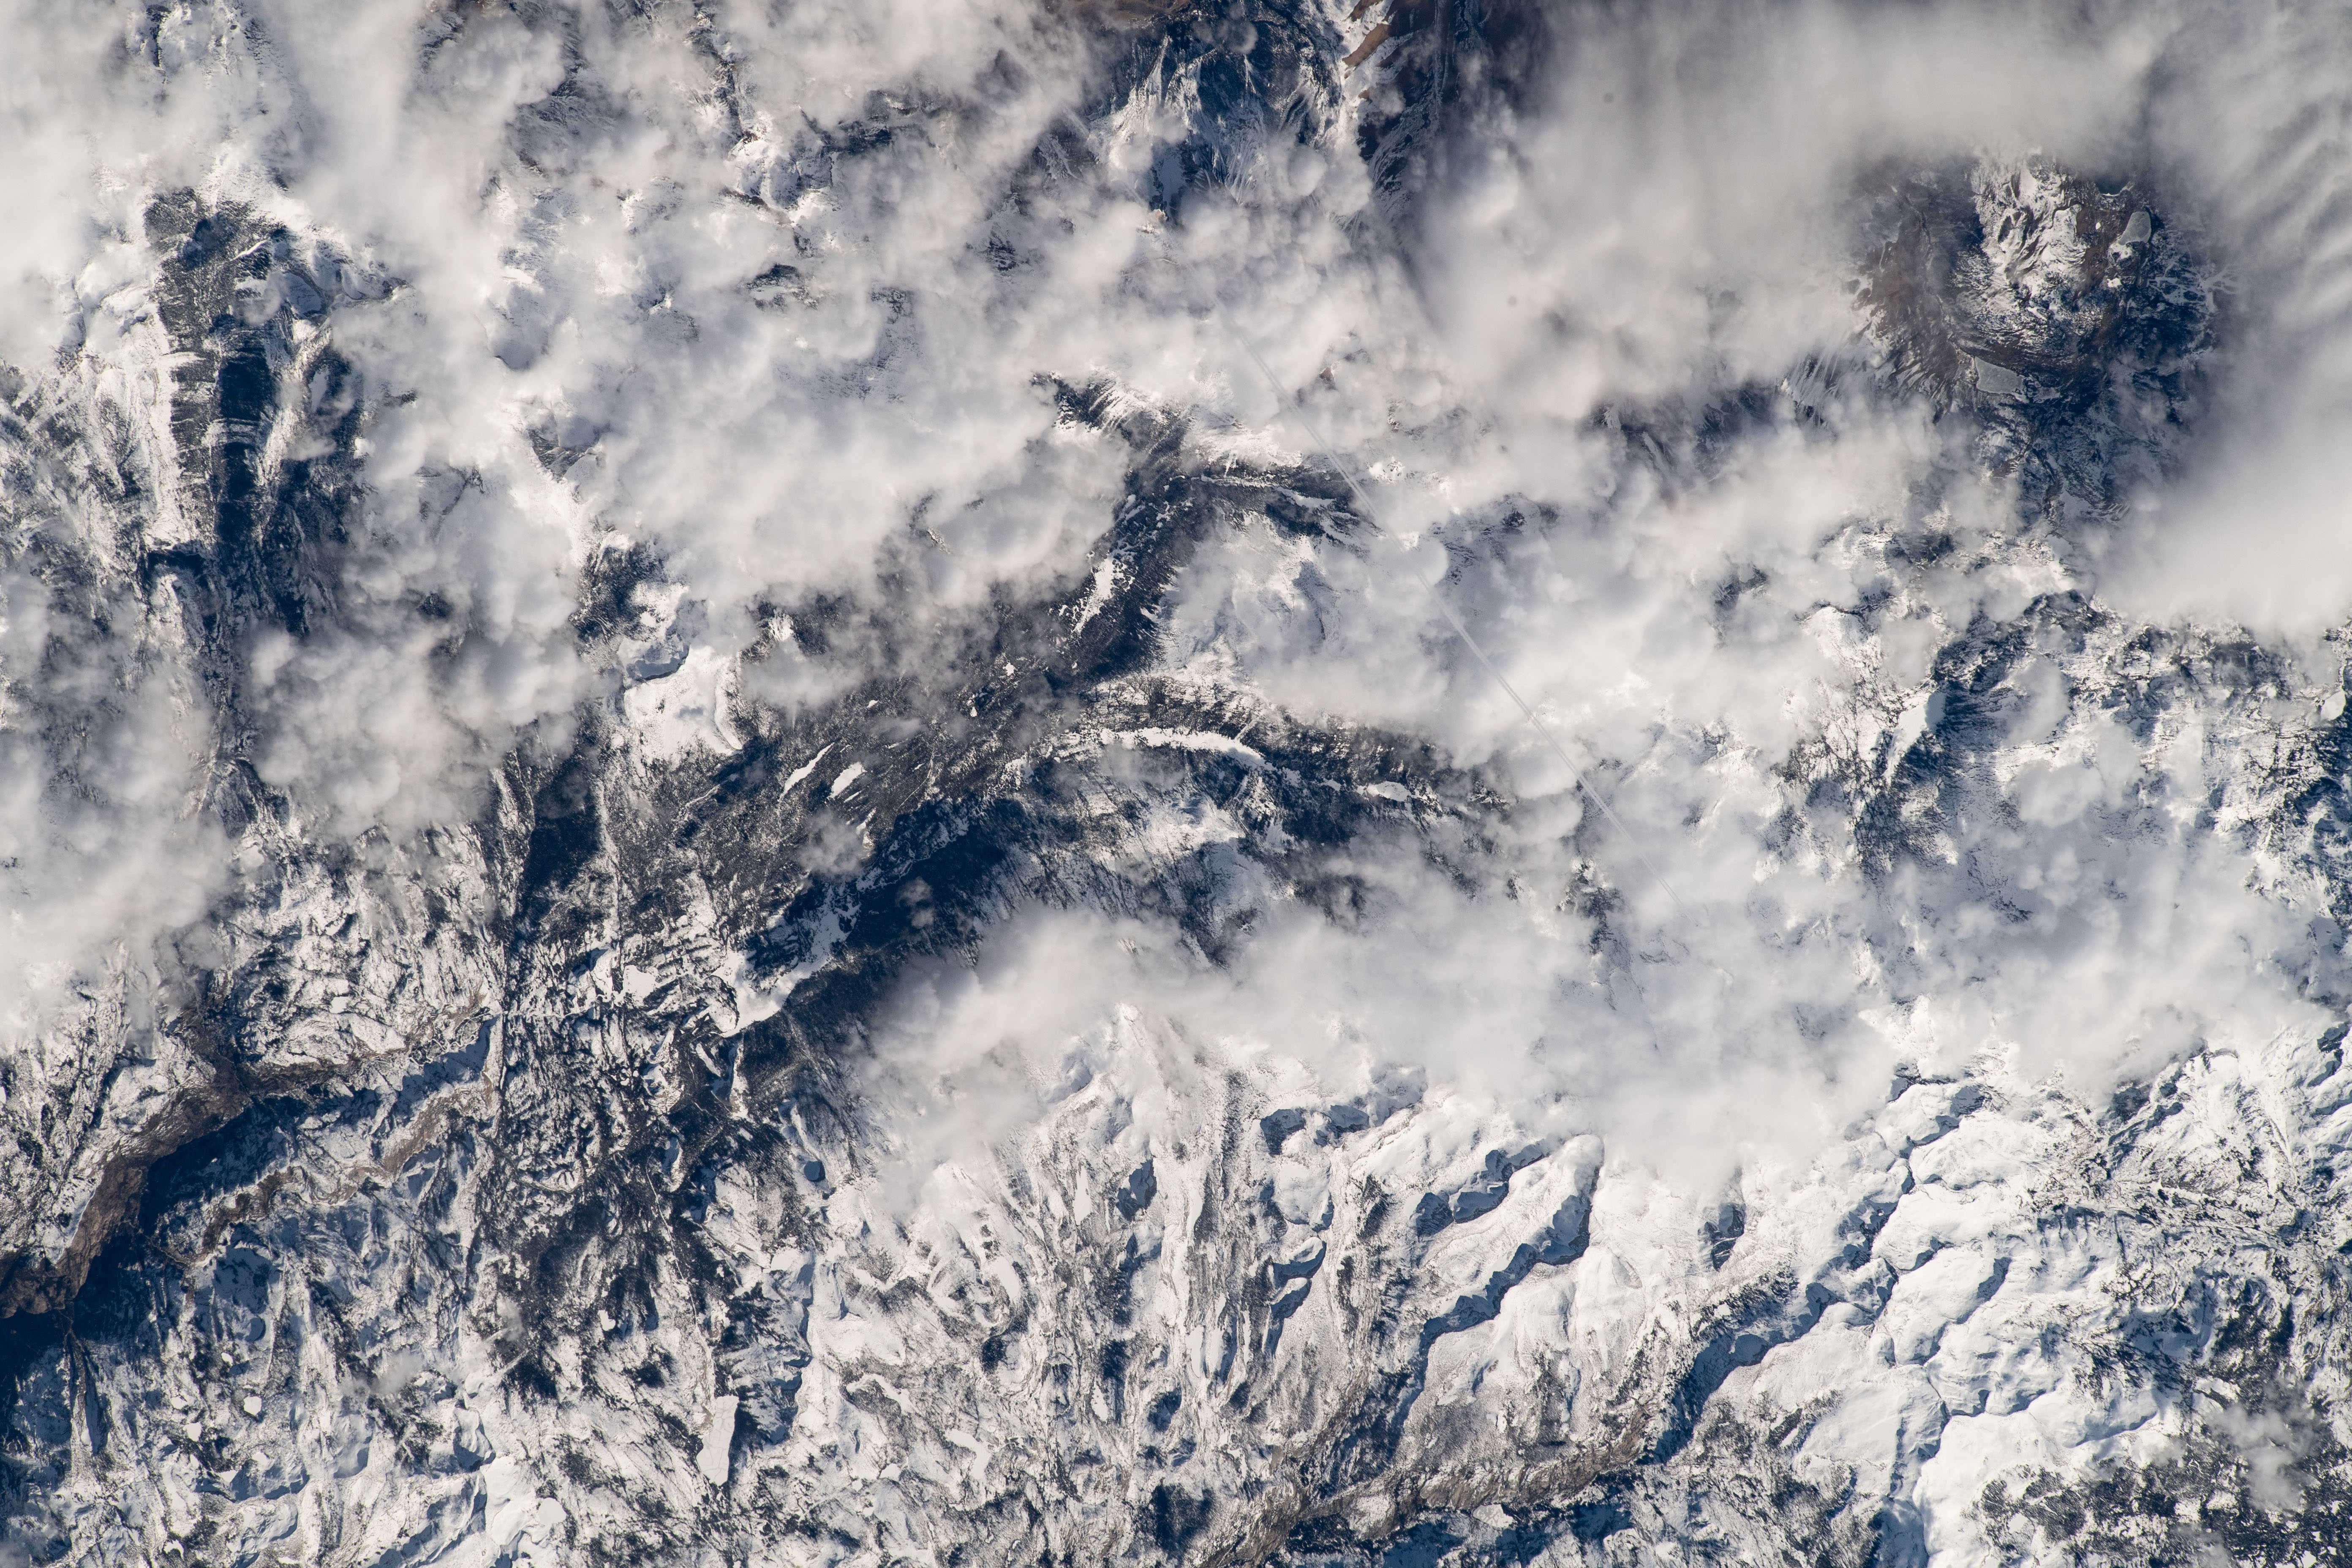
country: USA-CALIFORNIA
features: YOSEMITE NATIONAL PARK
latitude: 37.9
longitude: -119.3
